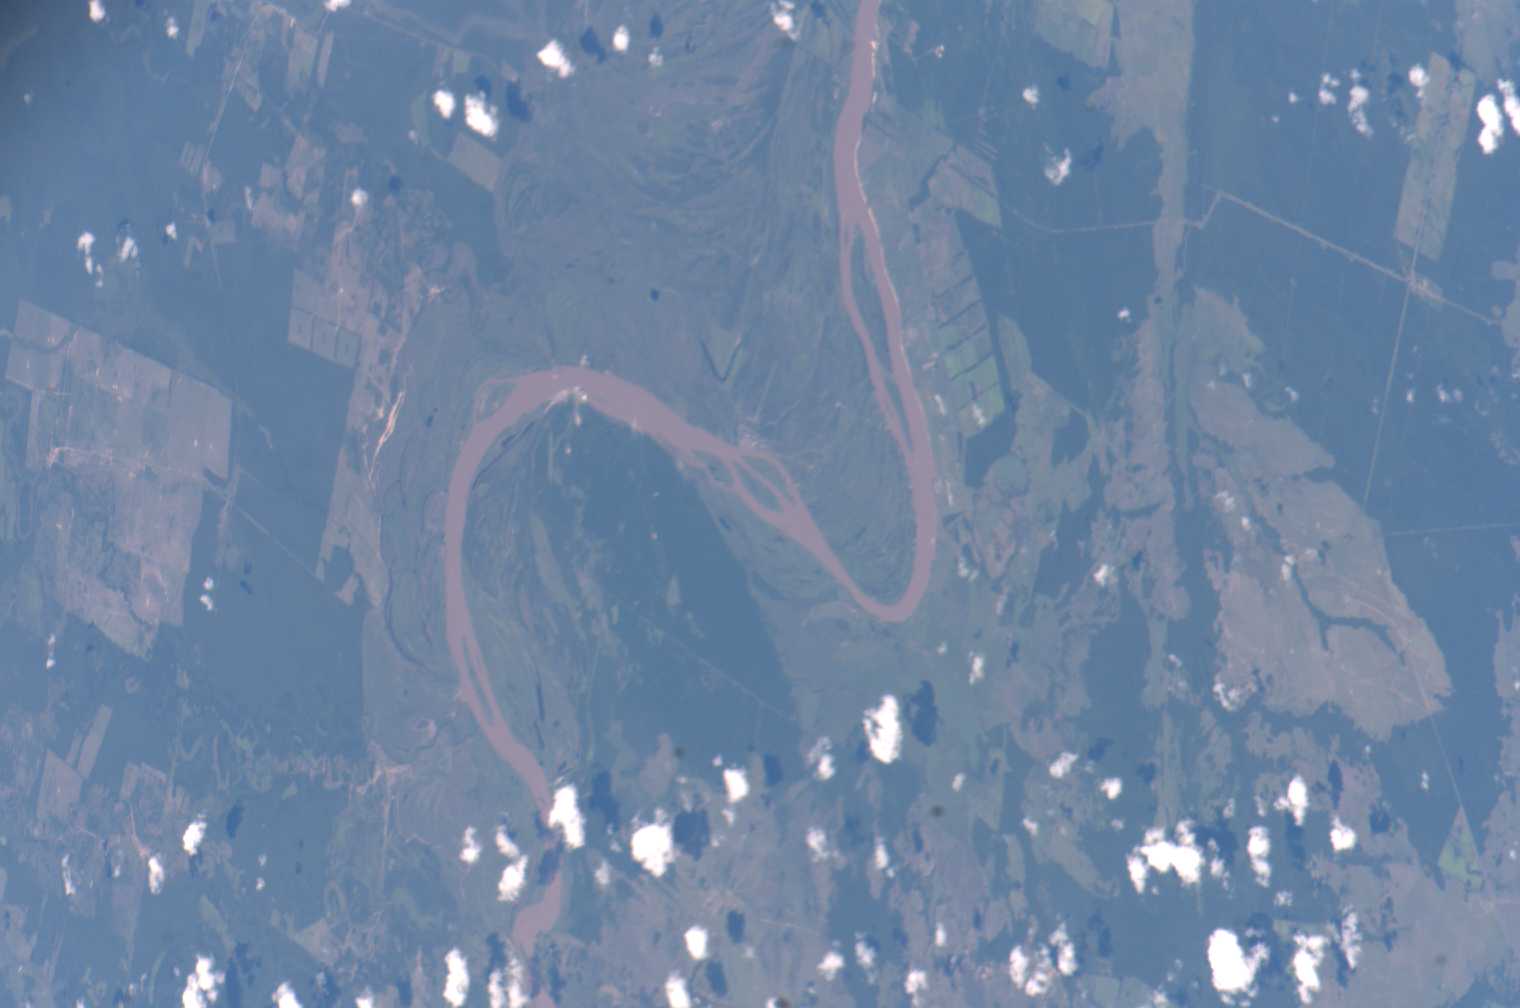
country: PARAGUAY
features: PARAGUAY R., WETLANDS, AGR.
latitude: -22.7
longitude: -57.8
